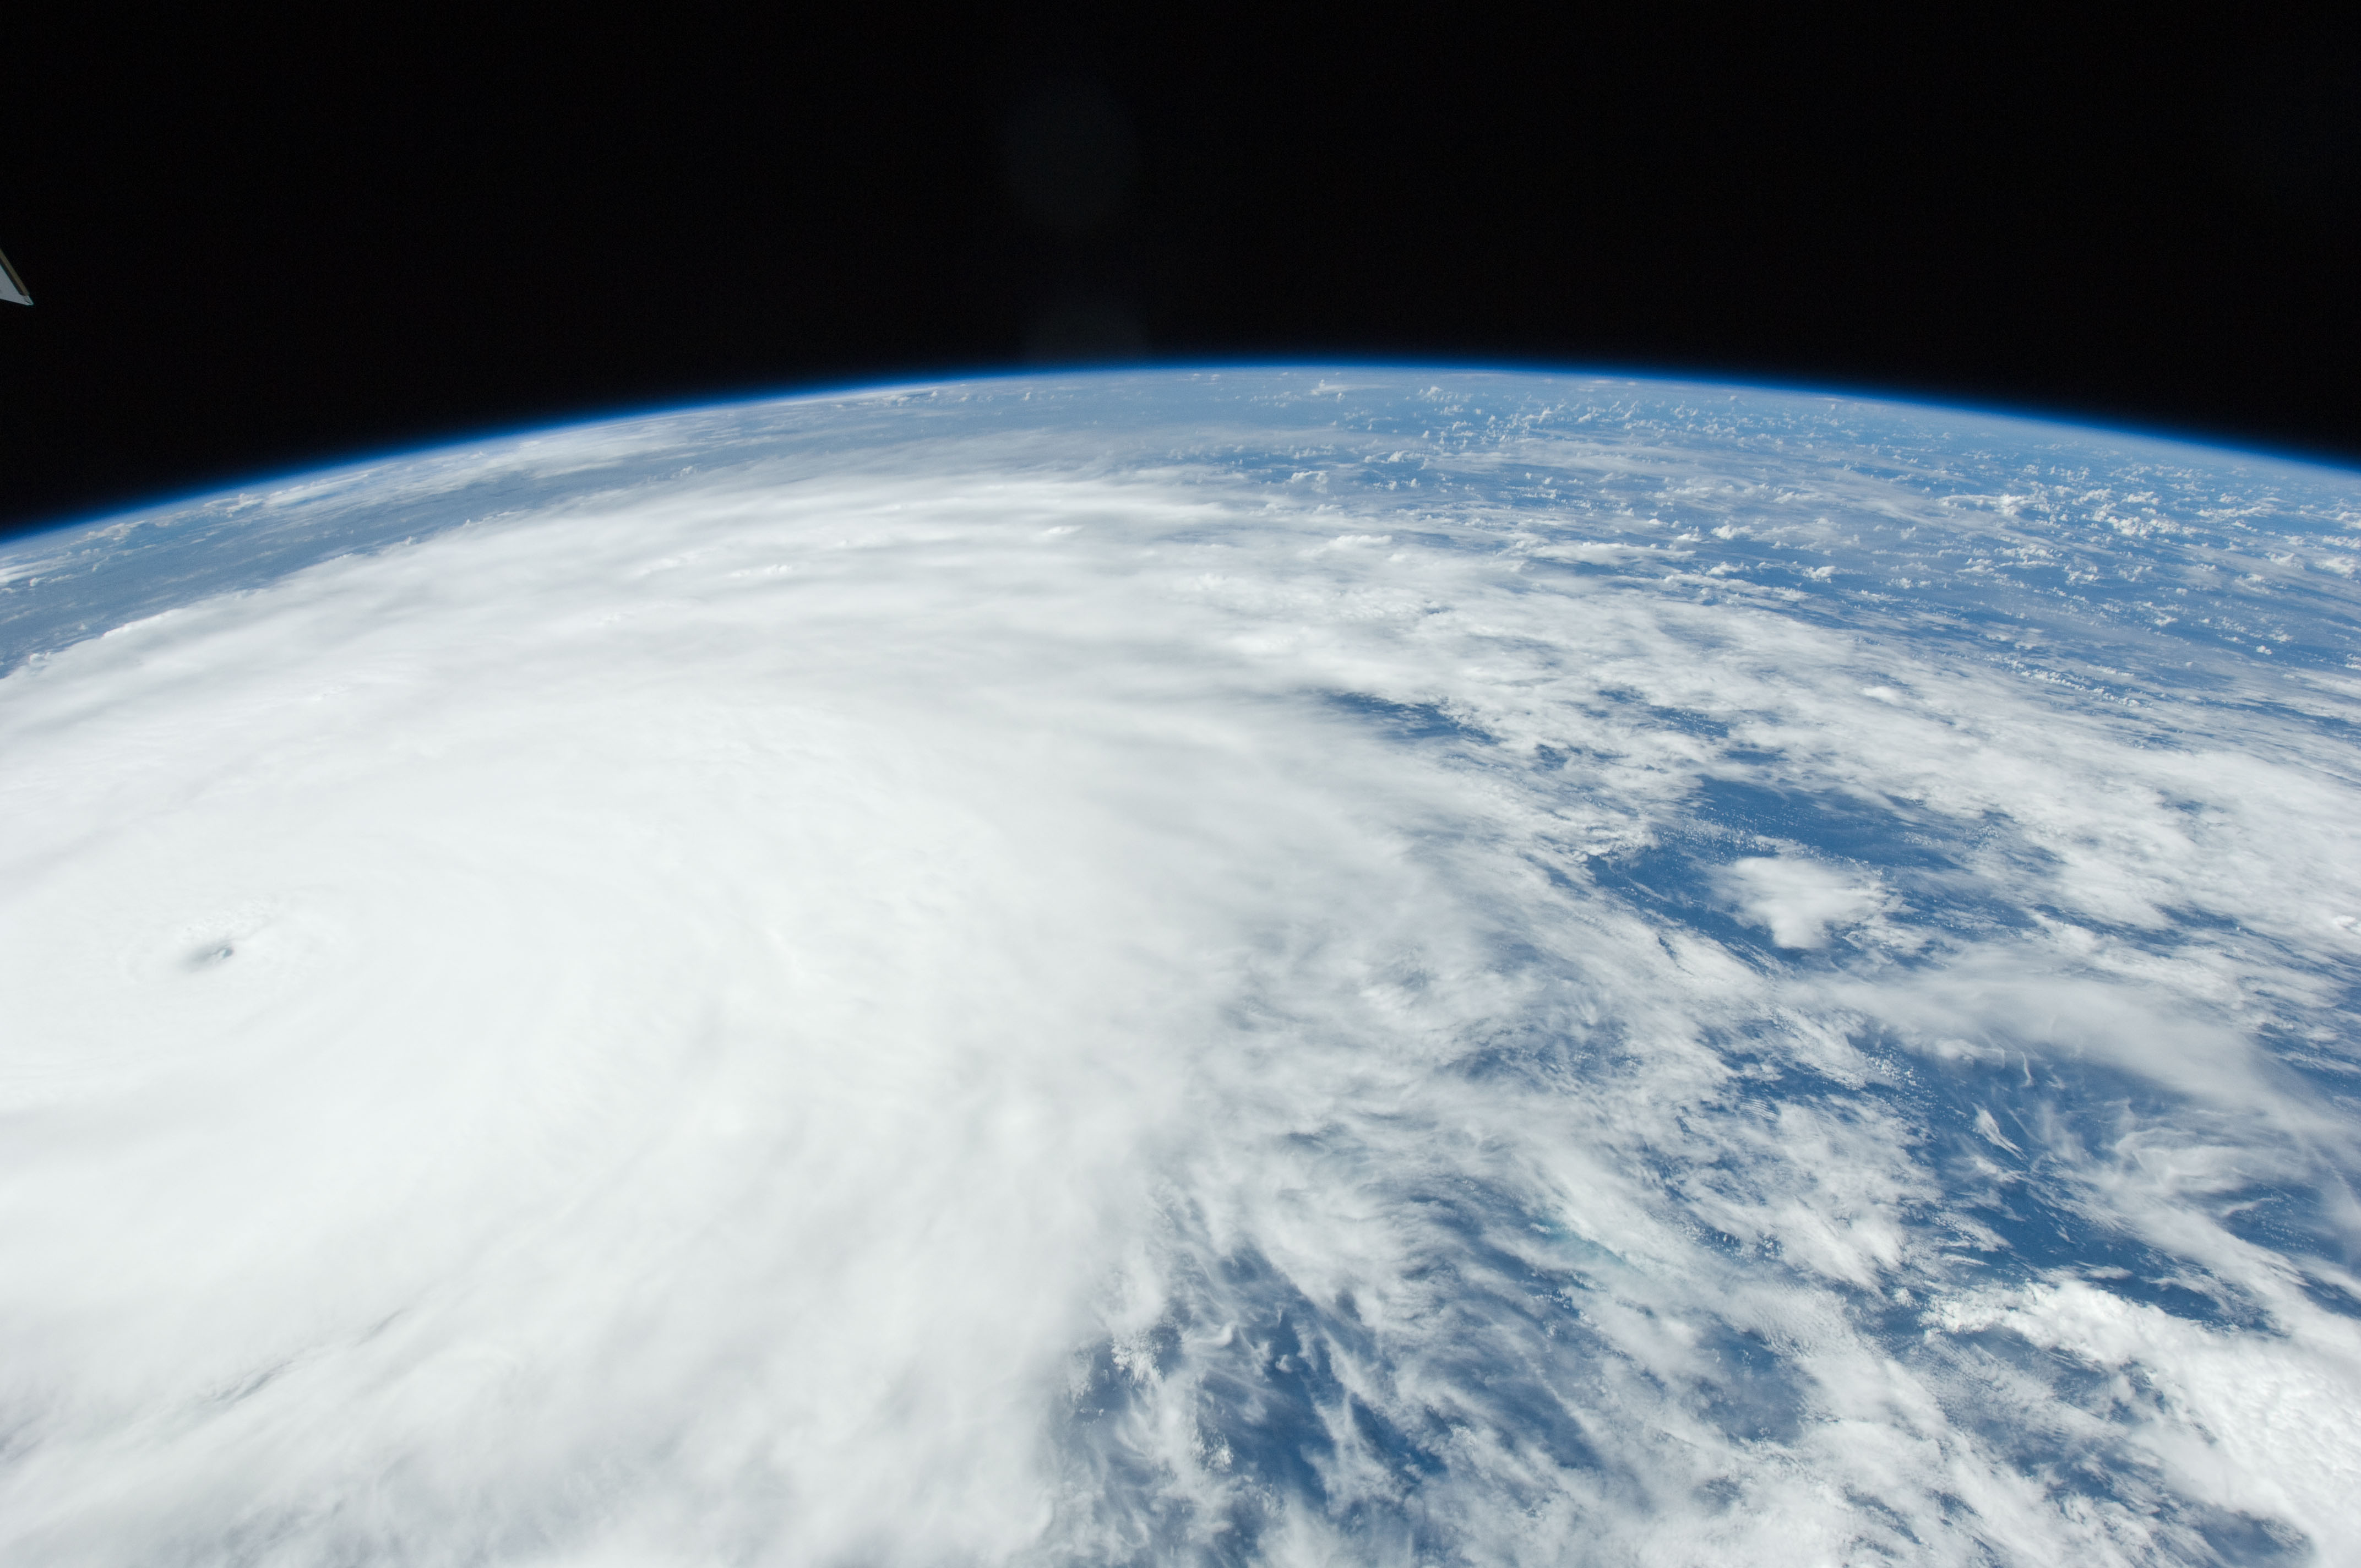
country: BAHAMAS
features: PAN-HURRICANE IRENE, ATLANTIC O., EYE, STORM BANDS, ISS
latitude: 23.5
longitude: -74.5
